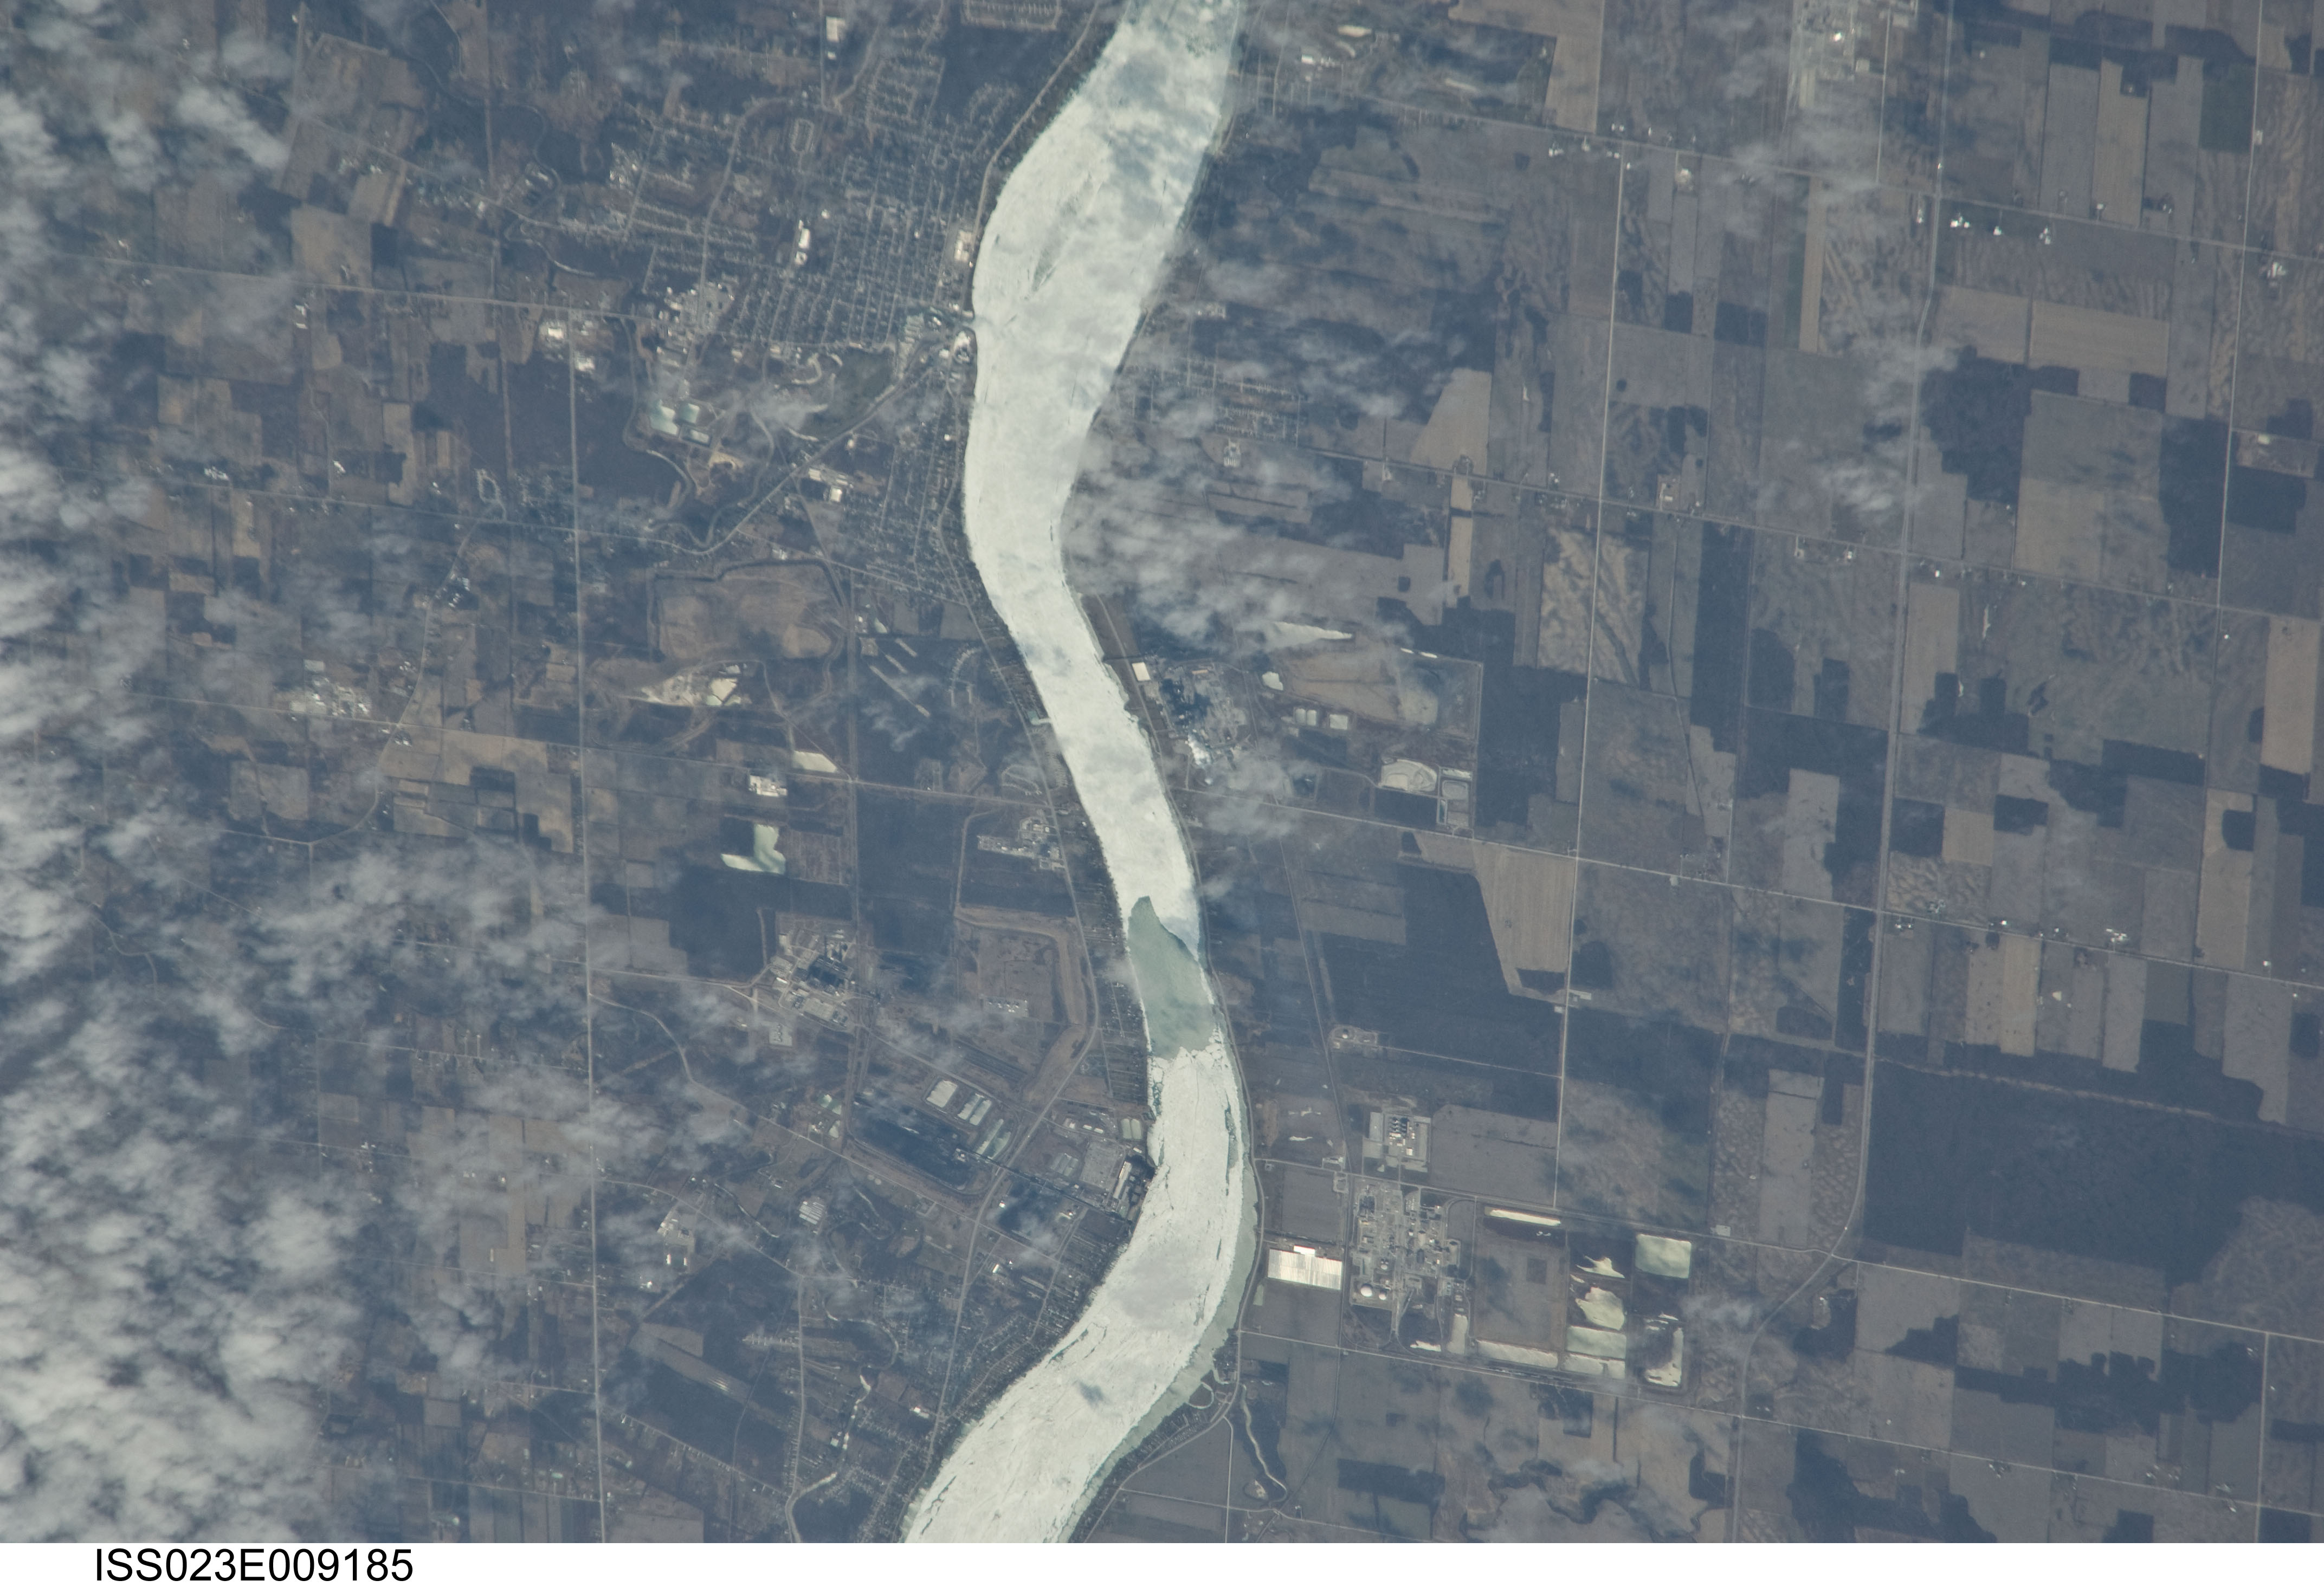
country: CANADA-O
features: SAINT CLAIR RIVER, SAINT CLAIR
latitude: 42.8
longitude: -82.5
